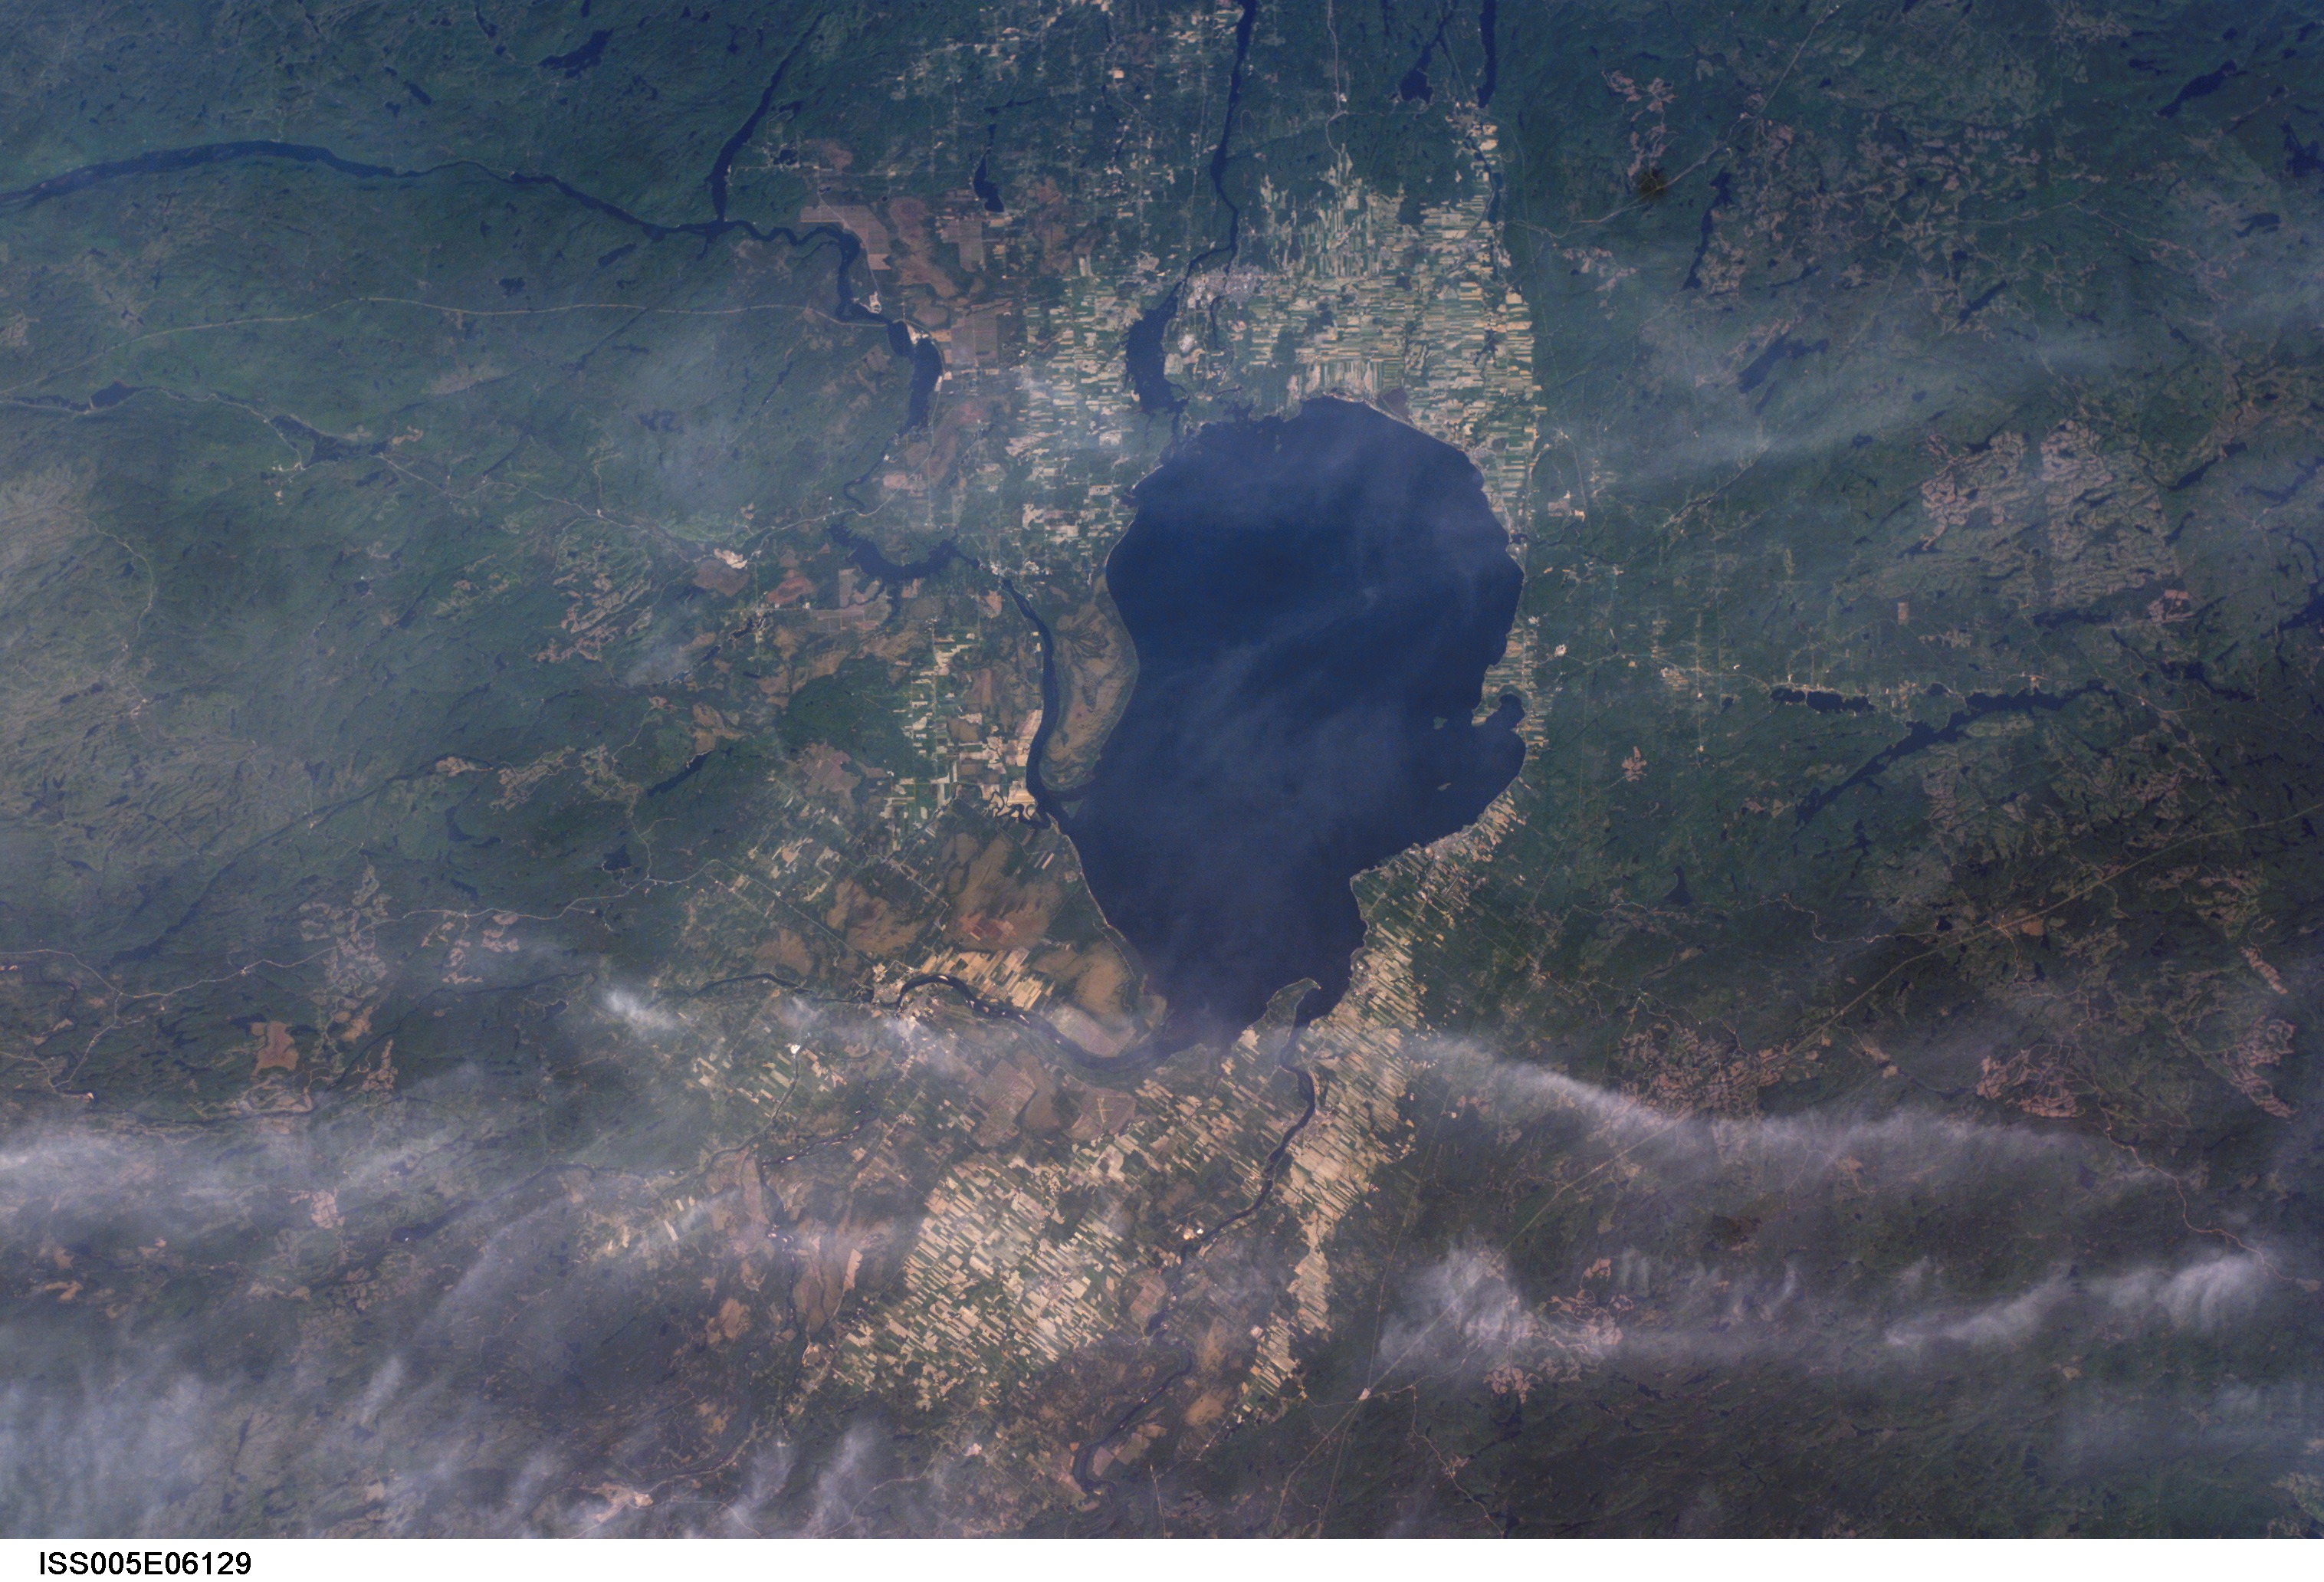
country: CANADA-Q
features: LAC ST-JEAN
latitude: 48.5
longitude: -72.0
